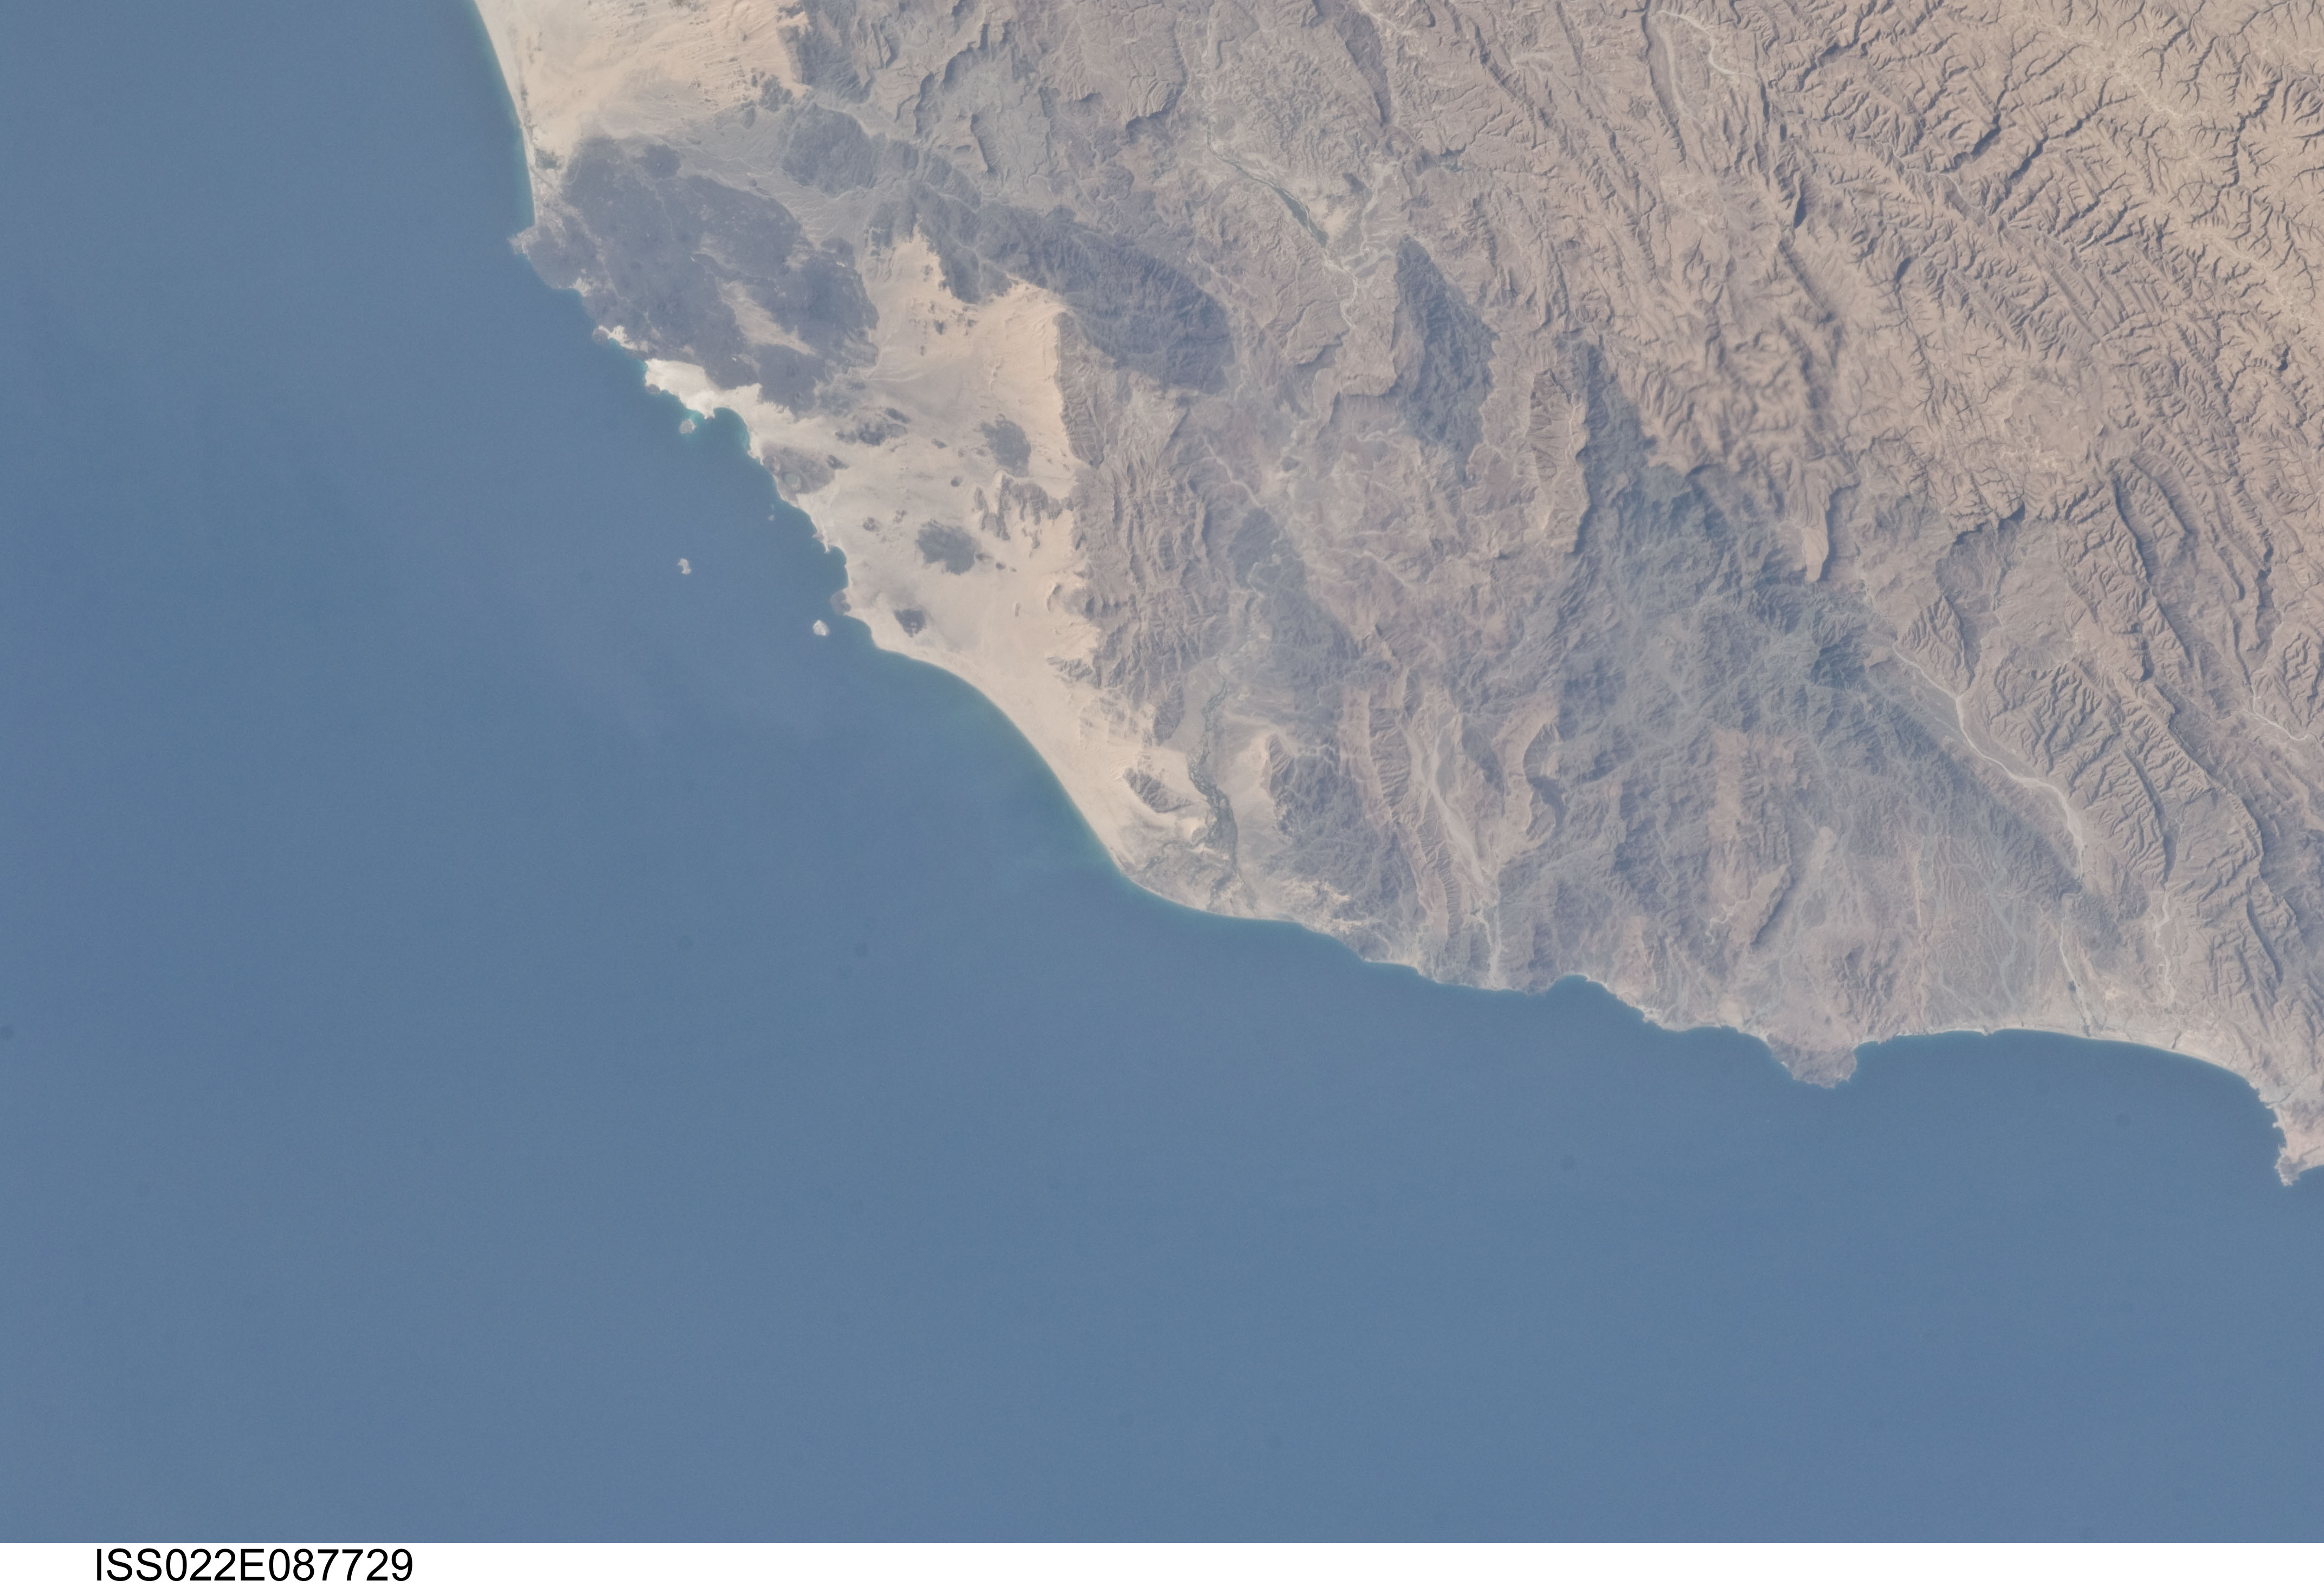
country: YEMEN
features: GULF OF ADEN COAST, CAPE MIJDAHAH, MTS., RAVINES, DESERT
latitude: 14.0
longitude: 48.5
